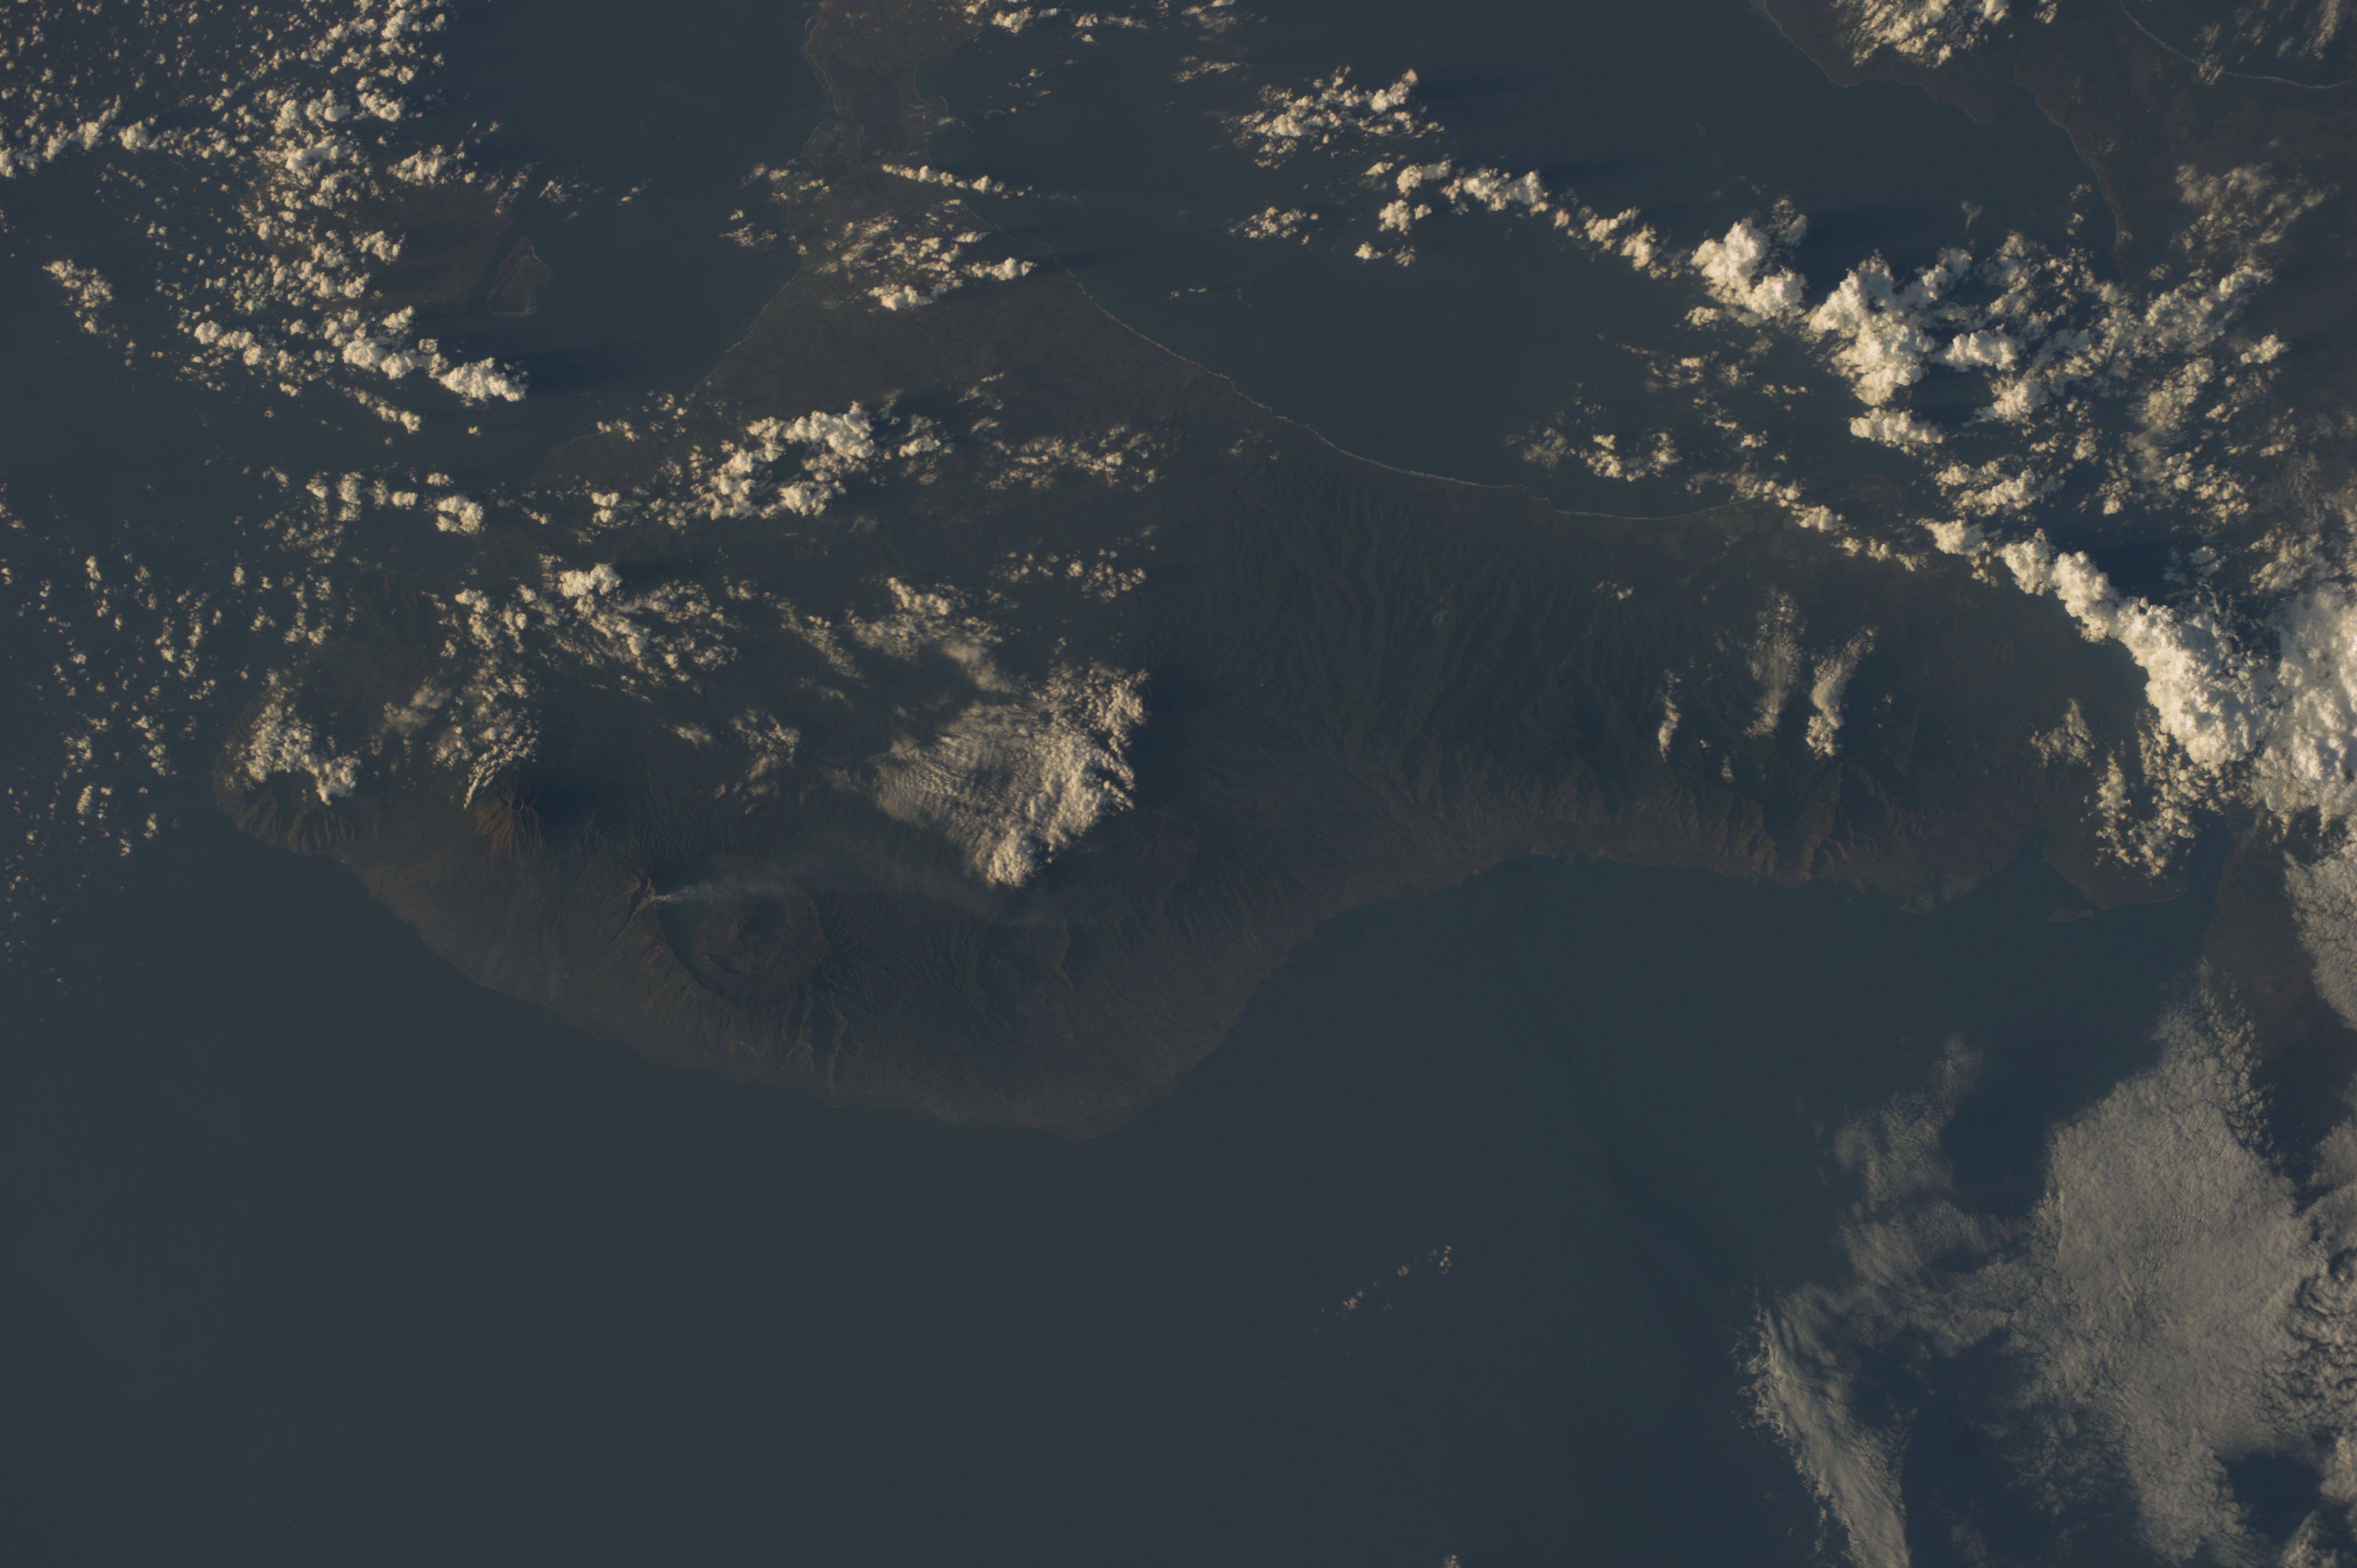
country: INDONESIA
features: MT. AGUNG, BALI S., DANAU BATUR L. NUSA PENIDA I., SMK.
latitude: -8.3
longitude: 115.1
